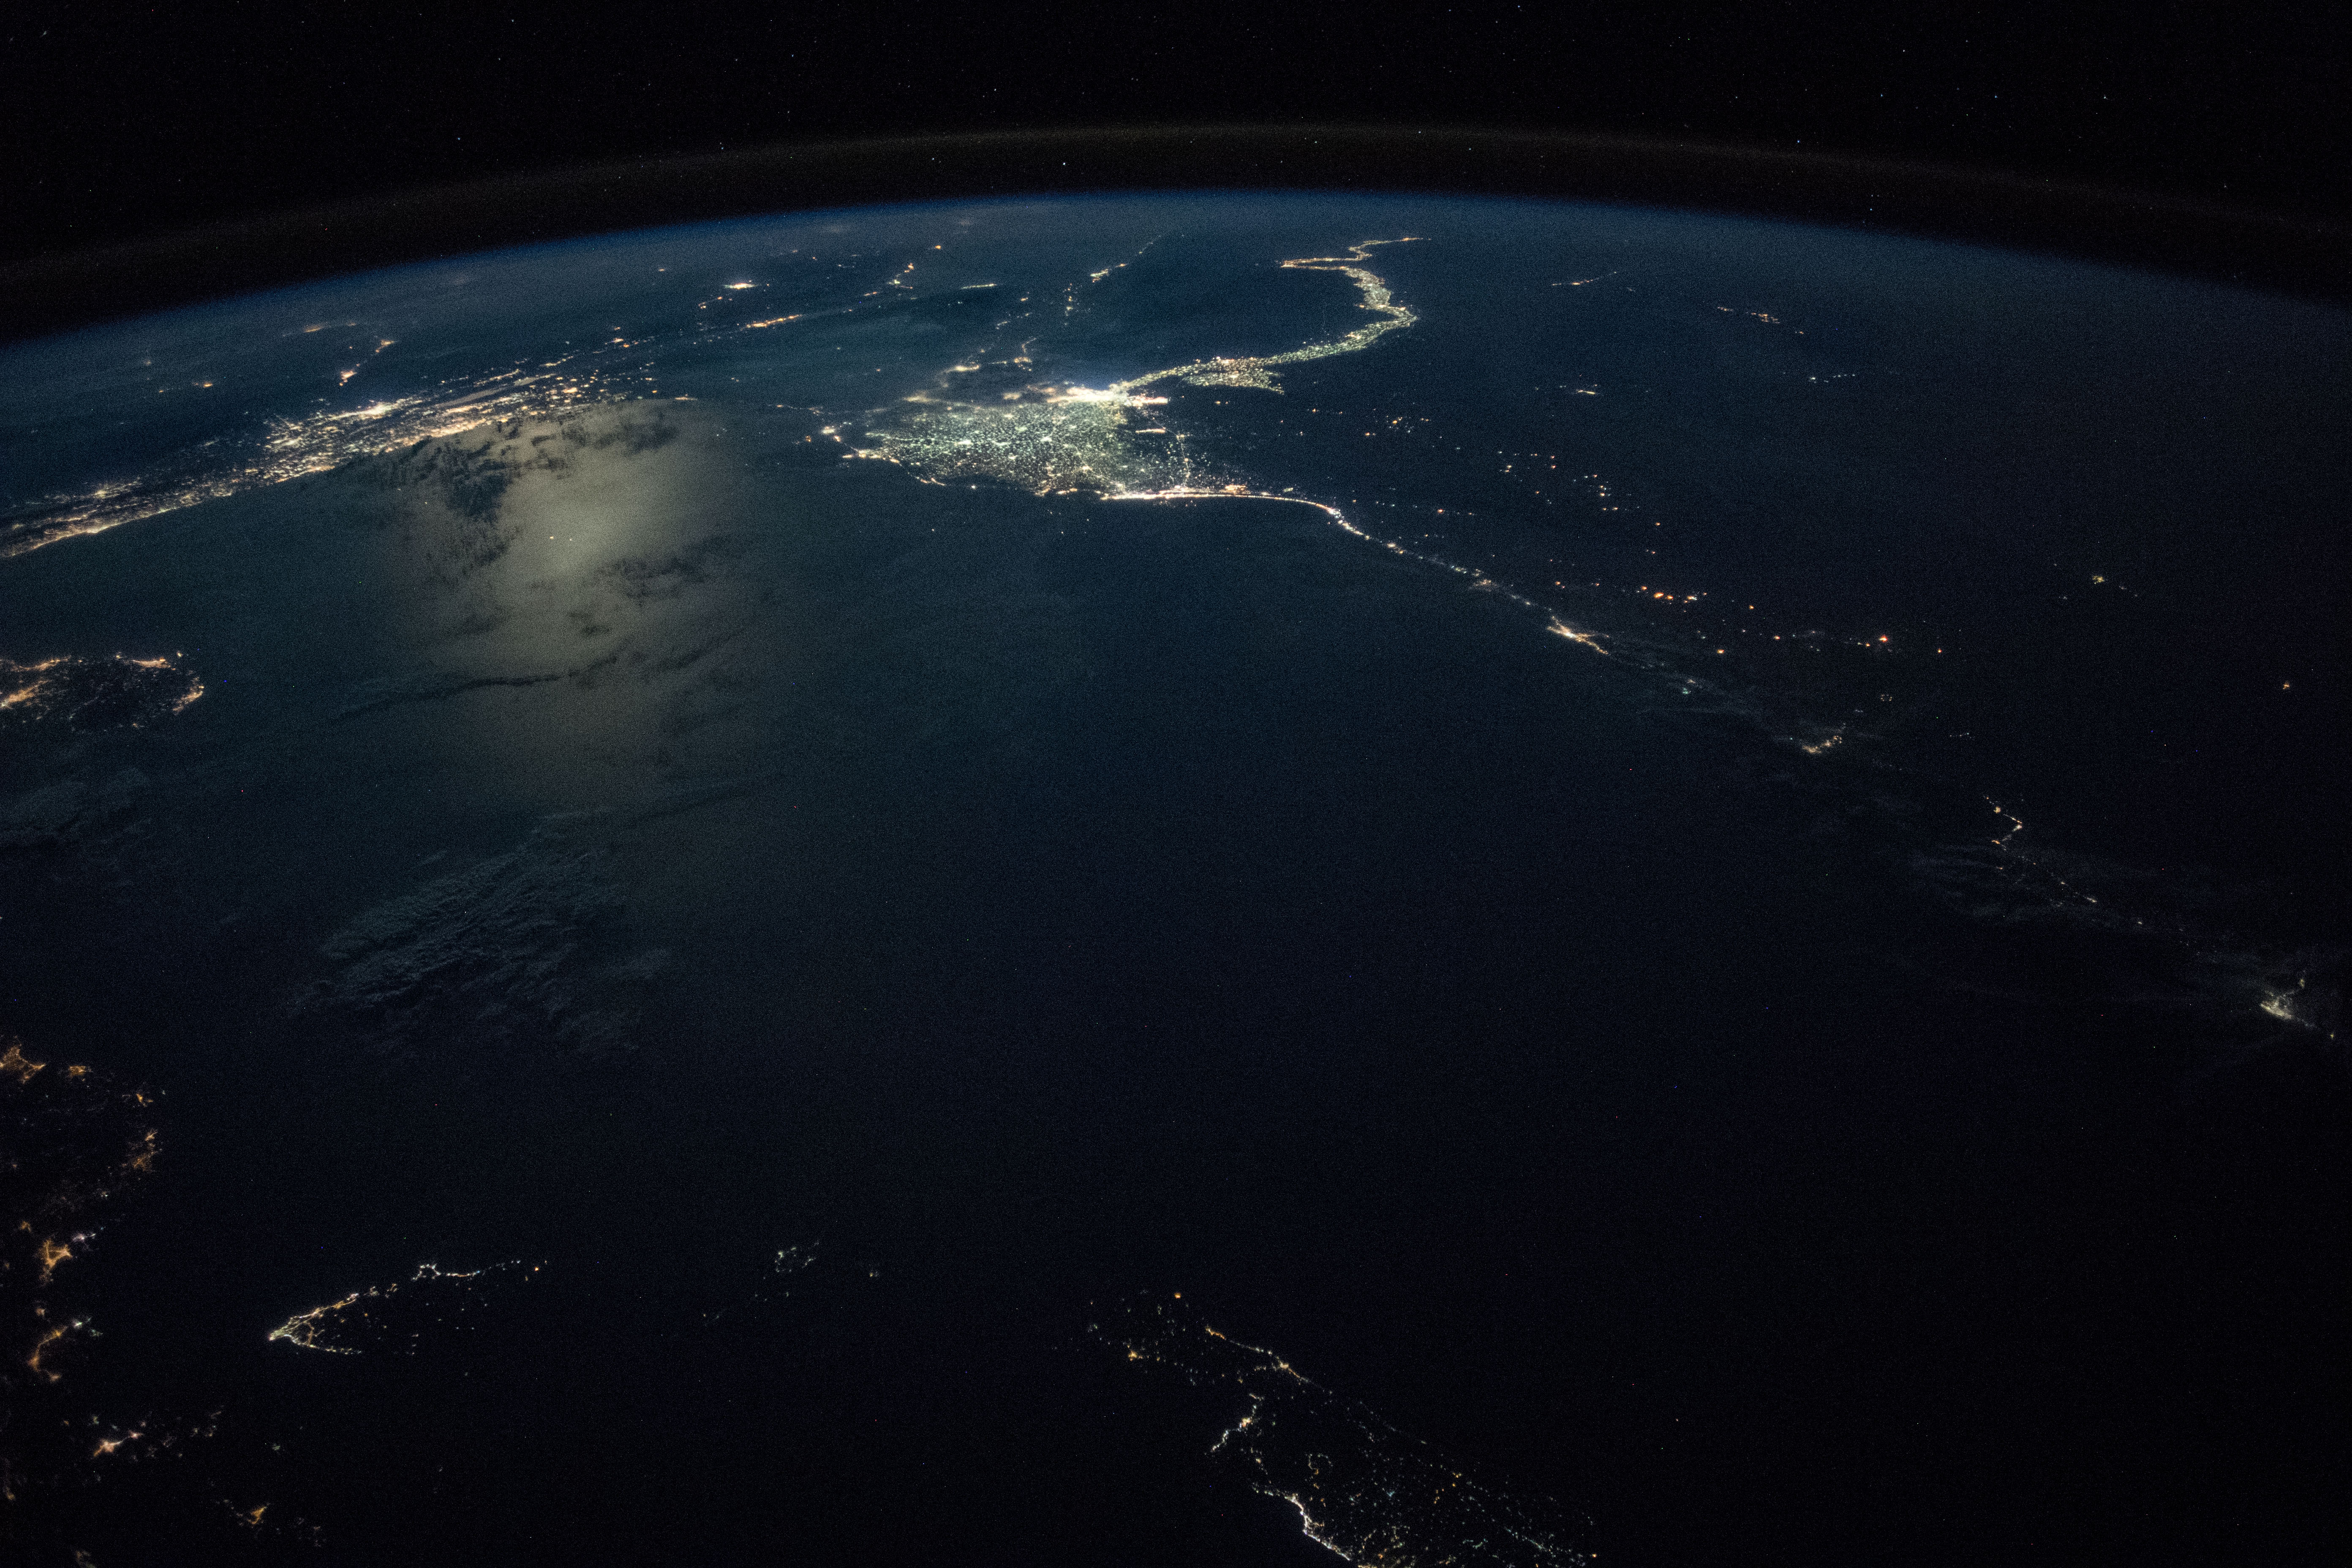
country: MEDITERRANEAN SEA
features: NILE RIVER, NILE DELTA, CAIRO CITY, ALEXANDRIA CITY, IDKU CITY, PORT SAID, GAZA STRIP, MEDITERRANEAN SEA, CYPRUS, ISLAND OF RHODES, KARPATHOS ISLAND, CRETE ISLAND, NIGHT, EARTH LIMB
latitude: 33.5
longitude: 28.2
